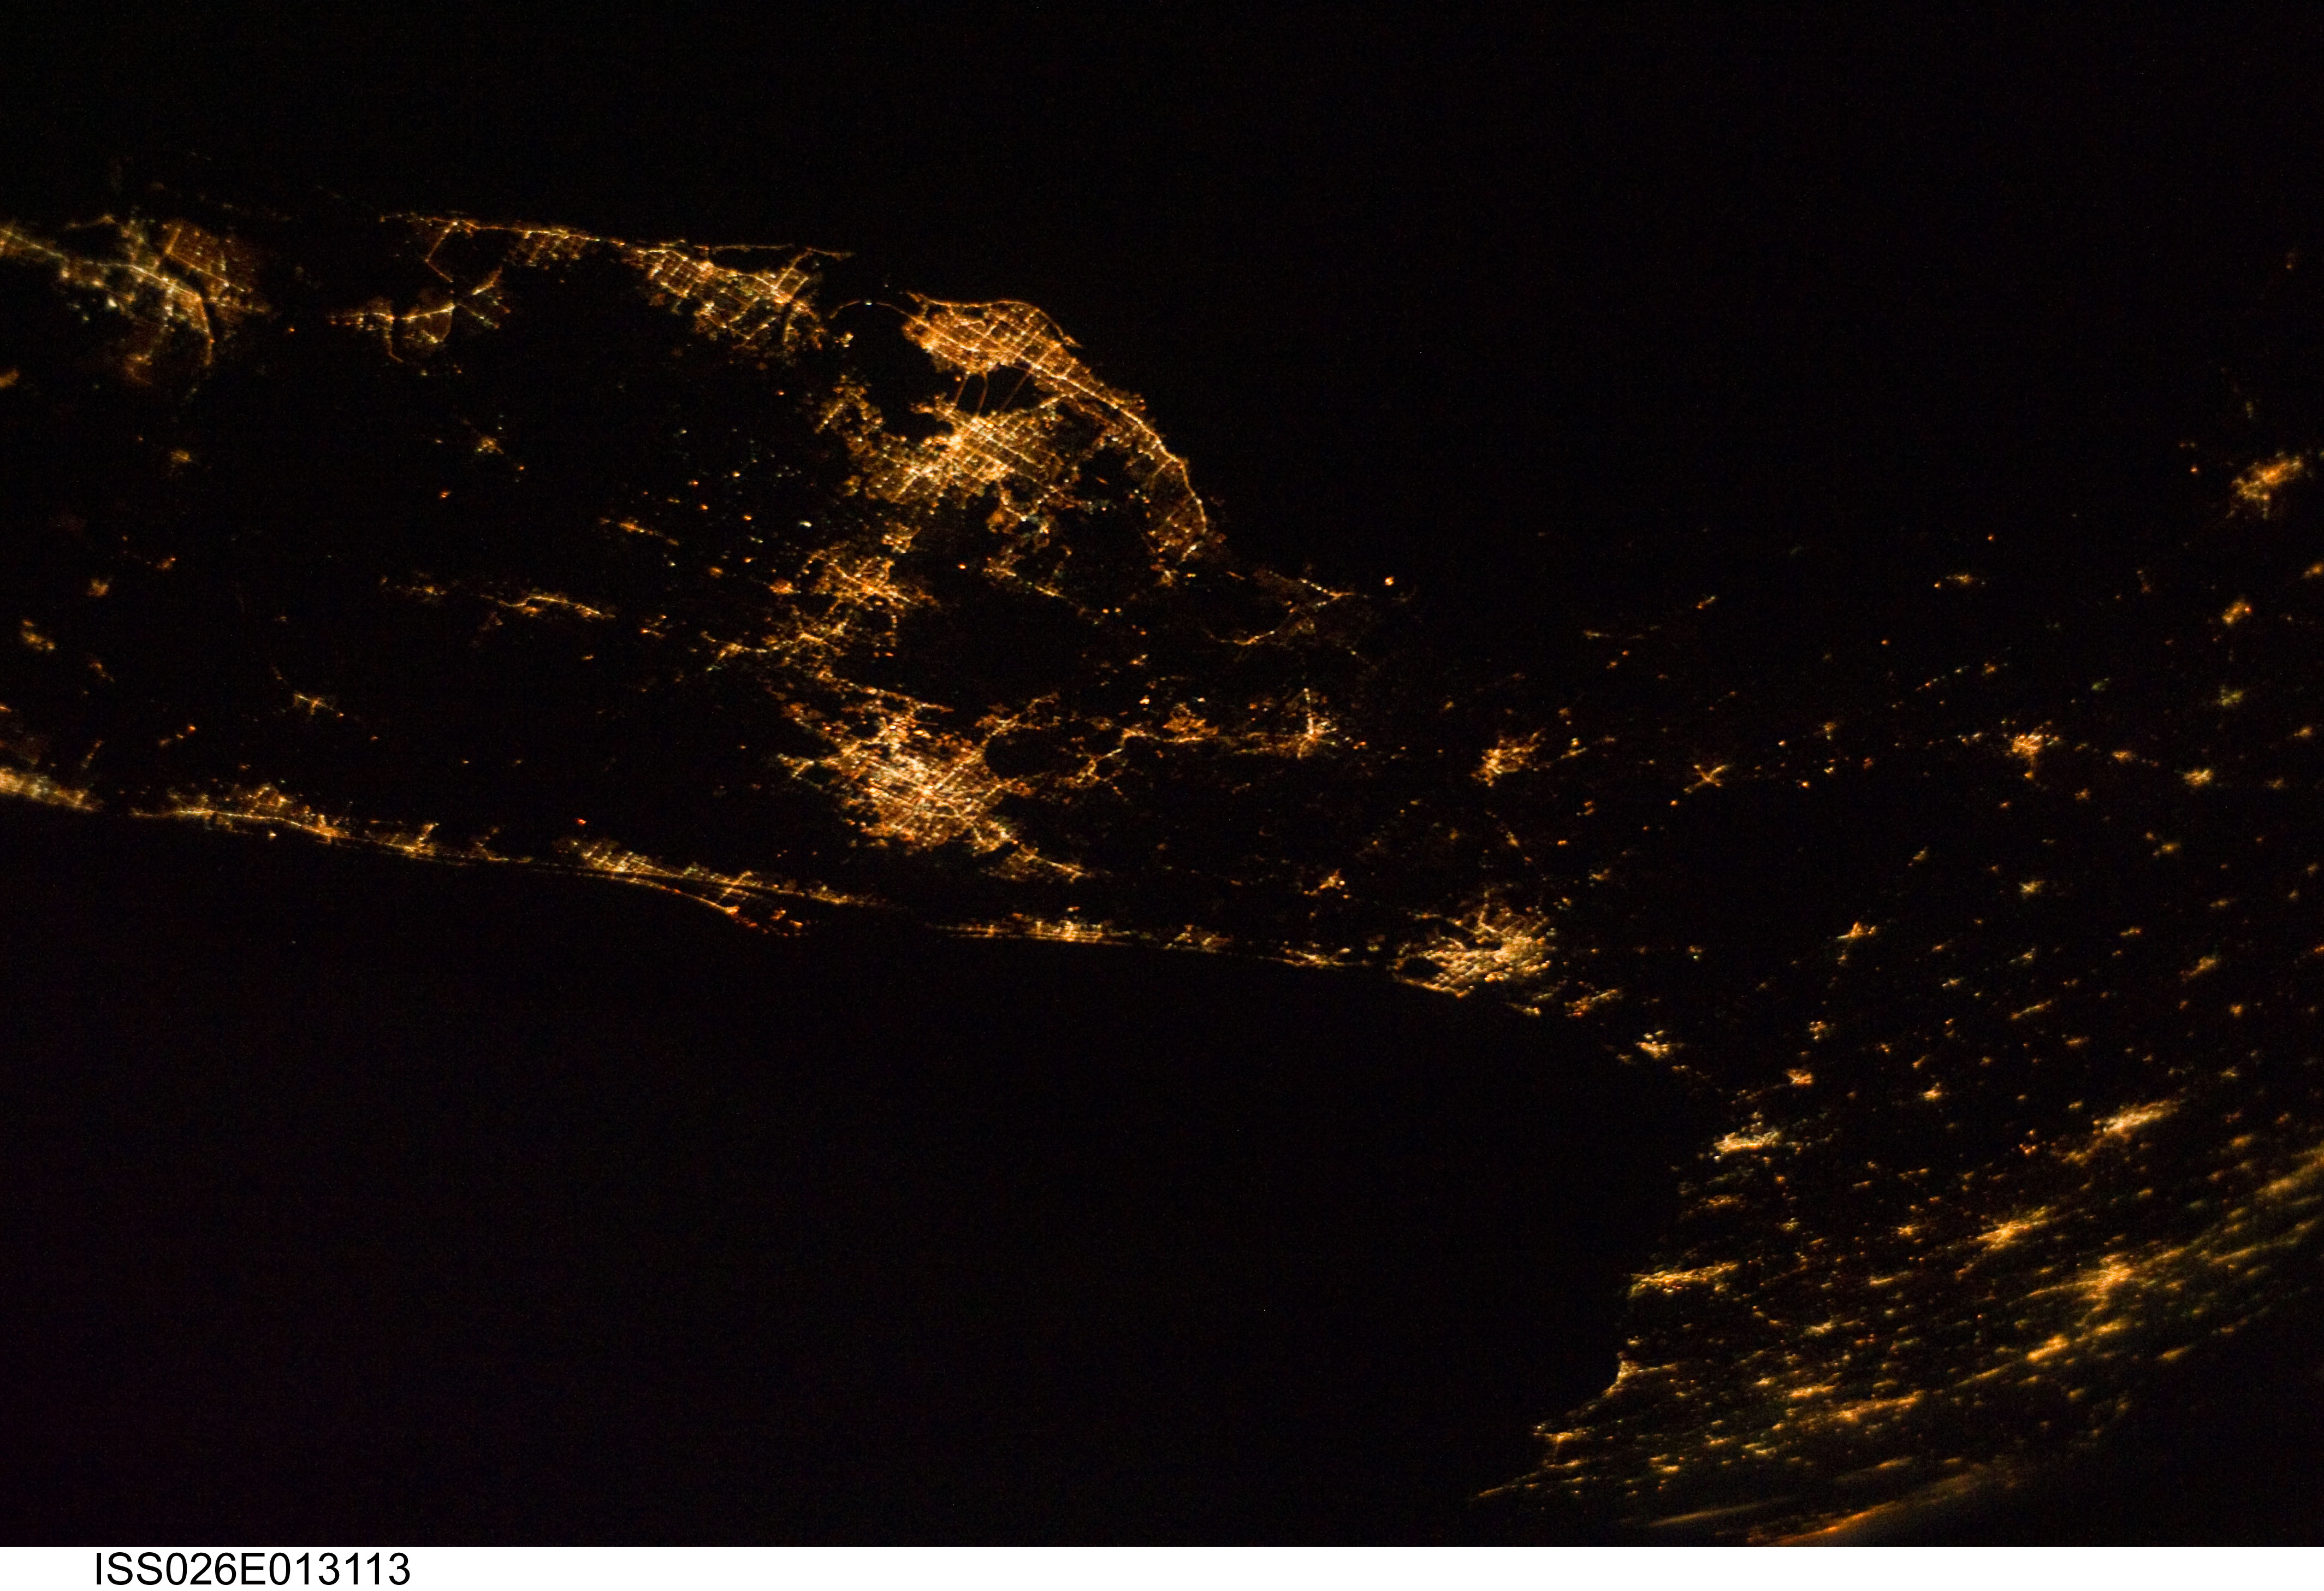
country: USA-FLORIDA
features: PAN-NORTH FLORIDA PEN.-SOUTHEAST UNITED STATES REGION AT NIGHT, EARTH LIMB
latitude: 29.5
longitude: -82.0
